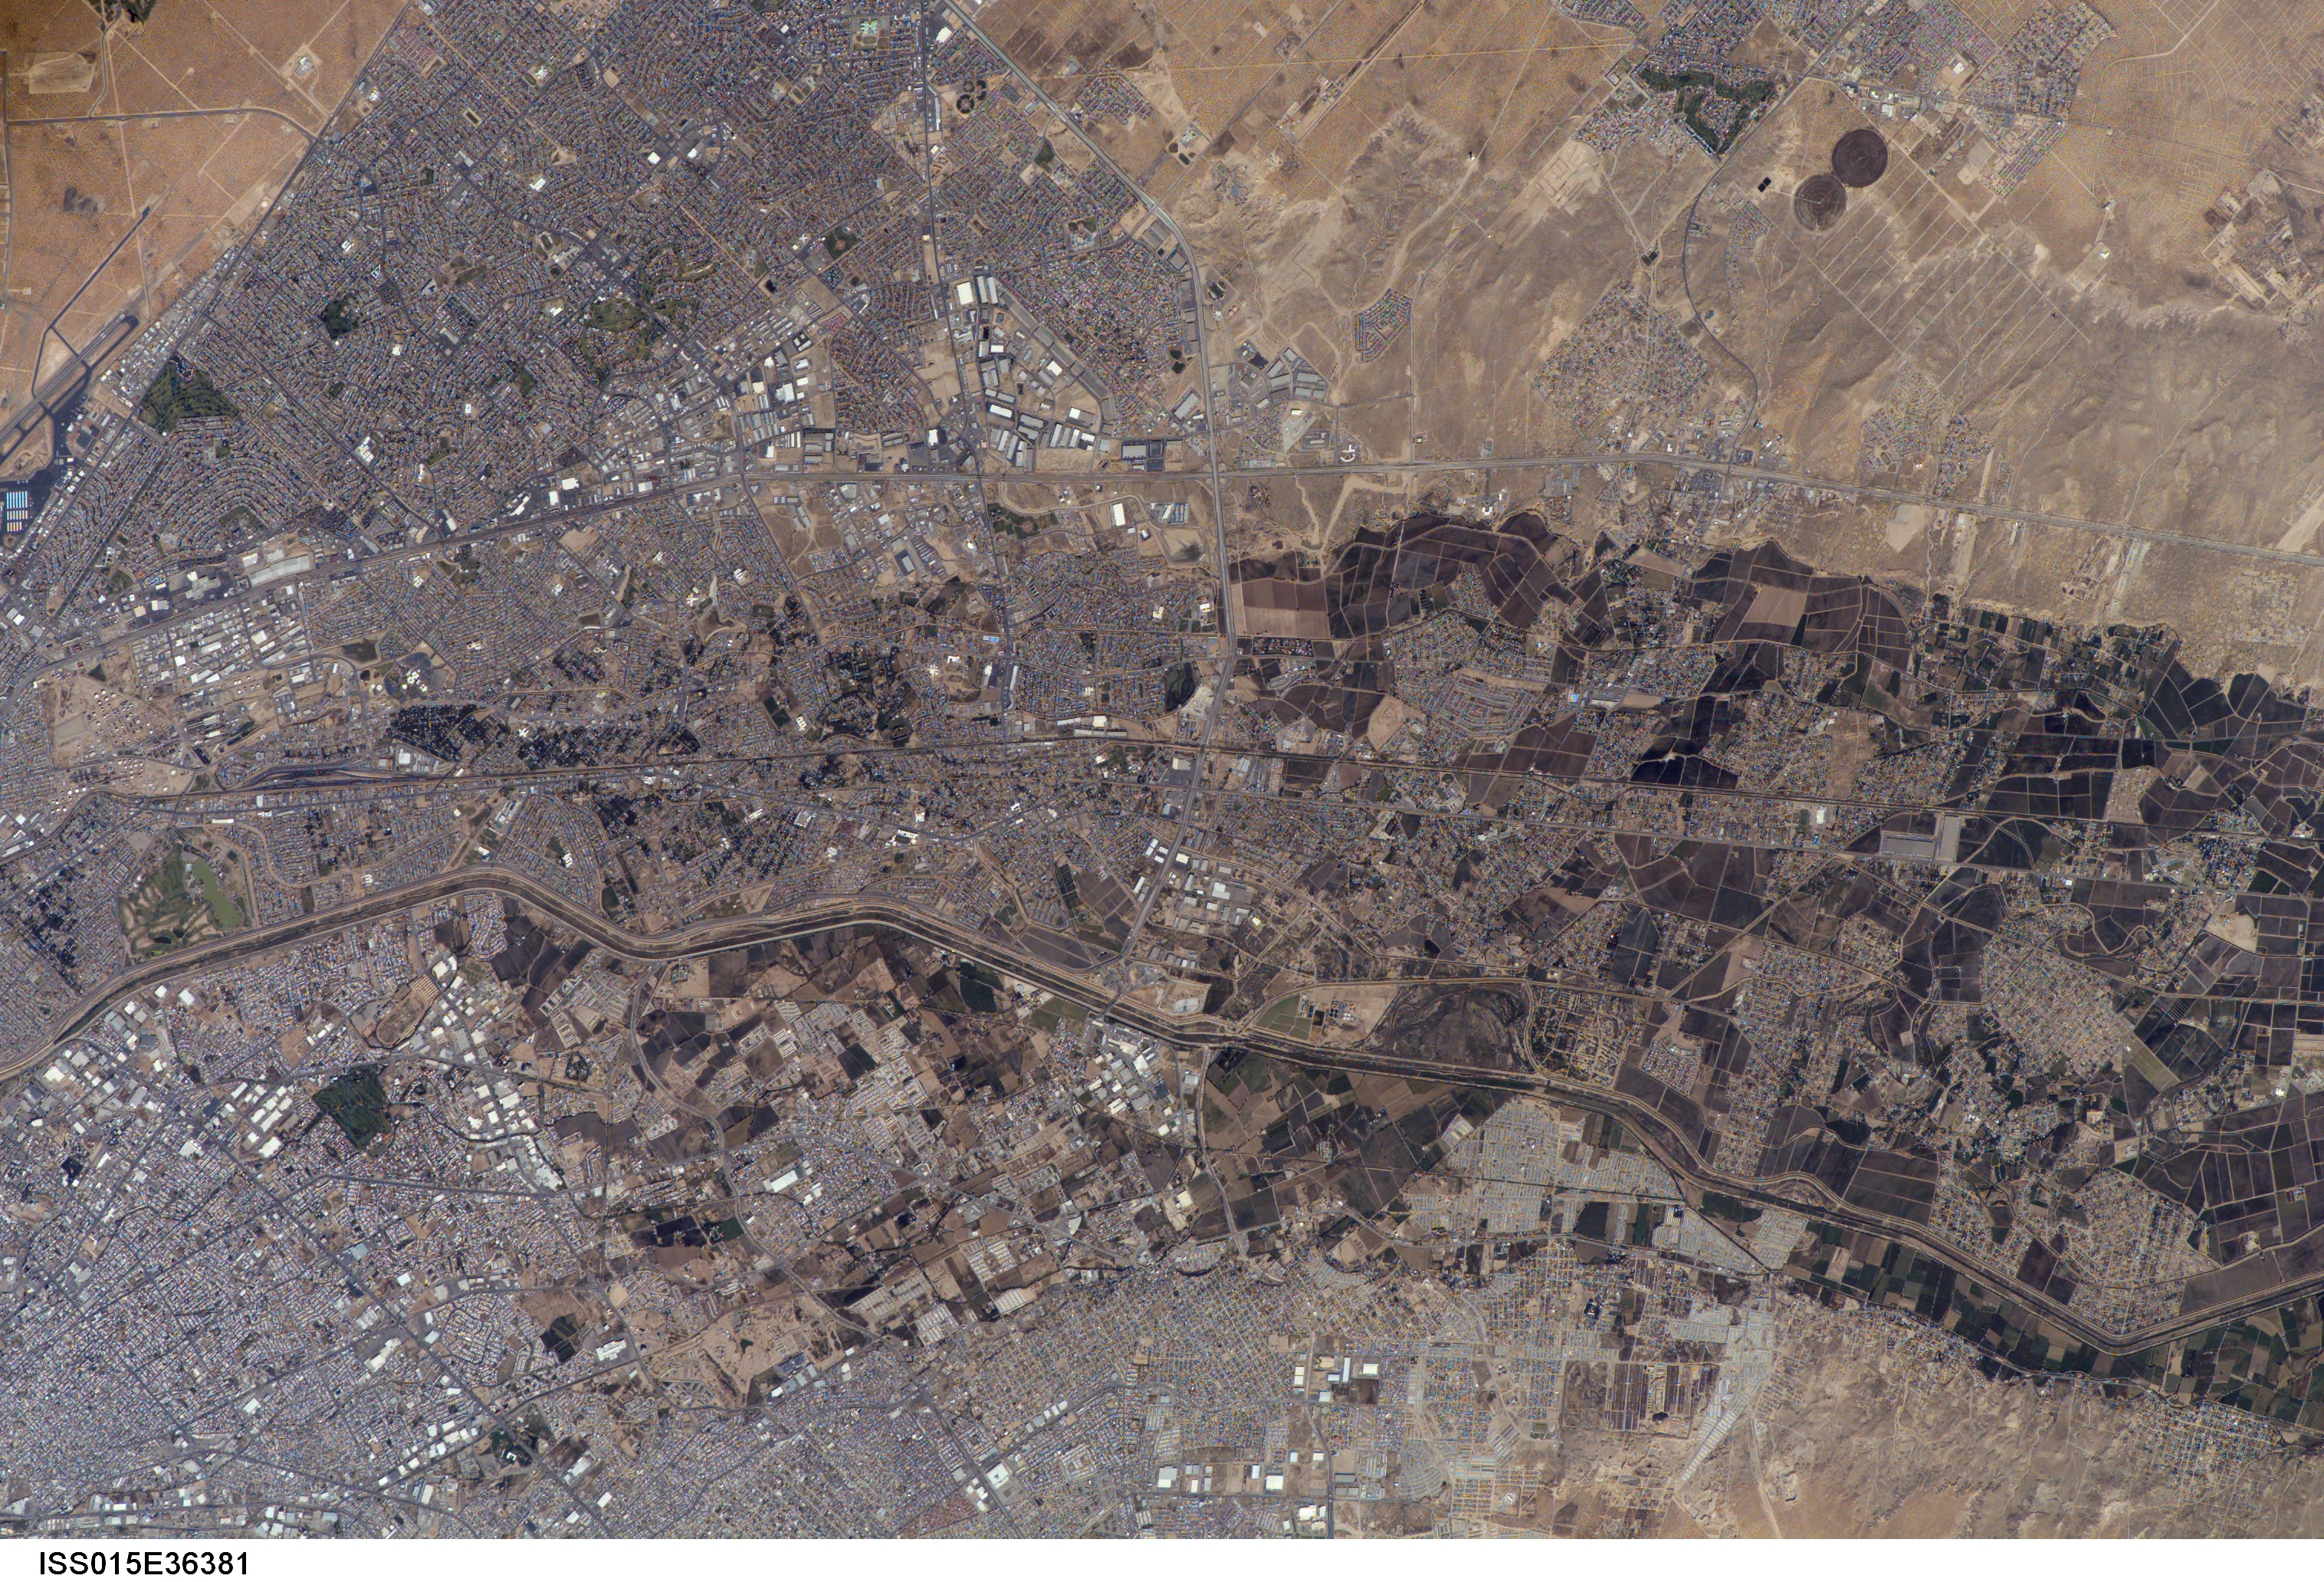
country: USA-TEXAS
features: EL PASO, RIO GRANDE, JUAREZ, AGR.
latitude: 31.7
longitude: -106.3
